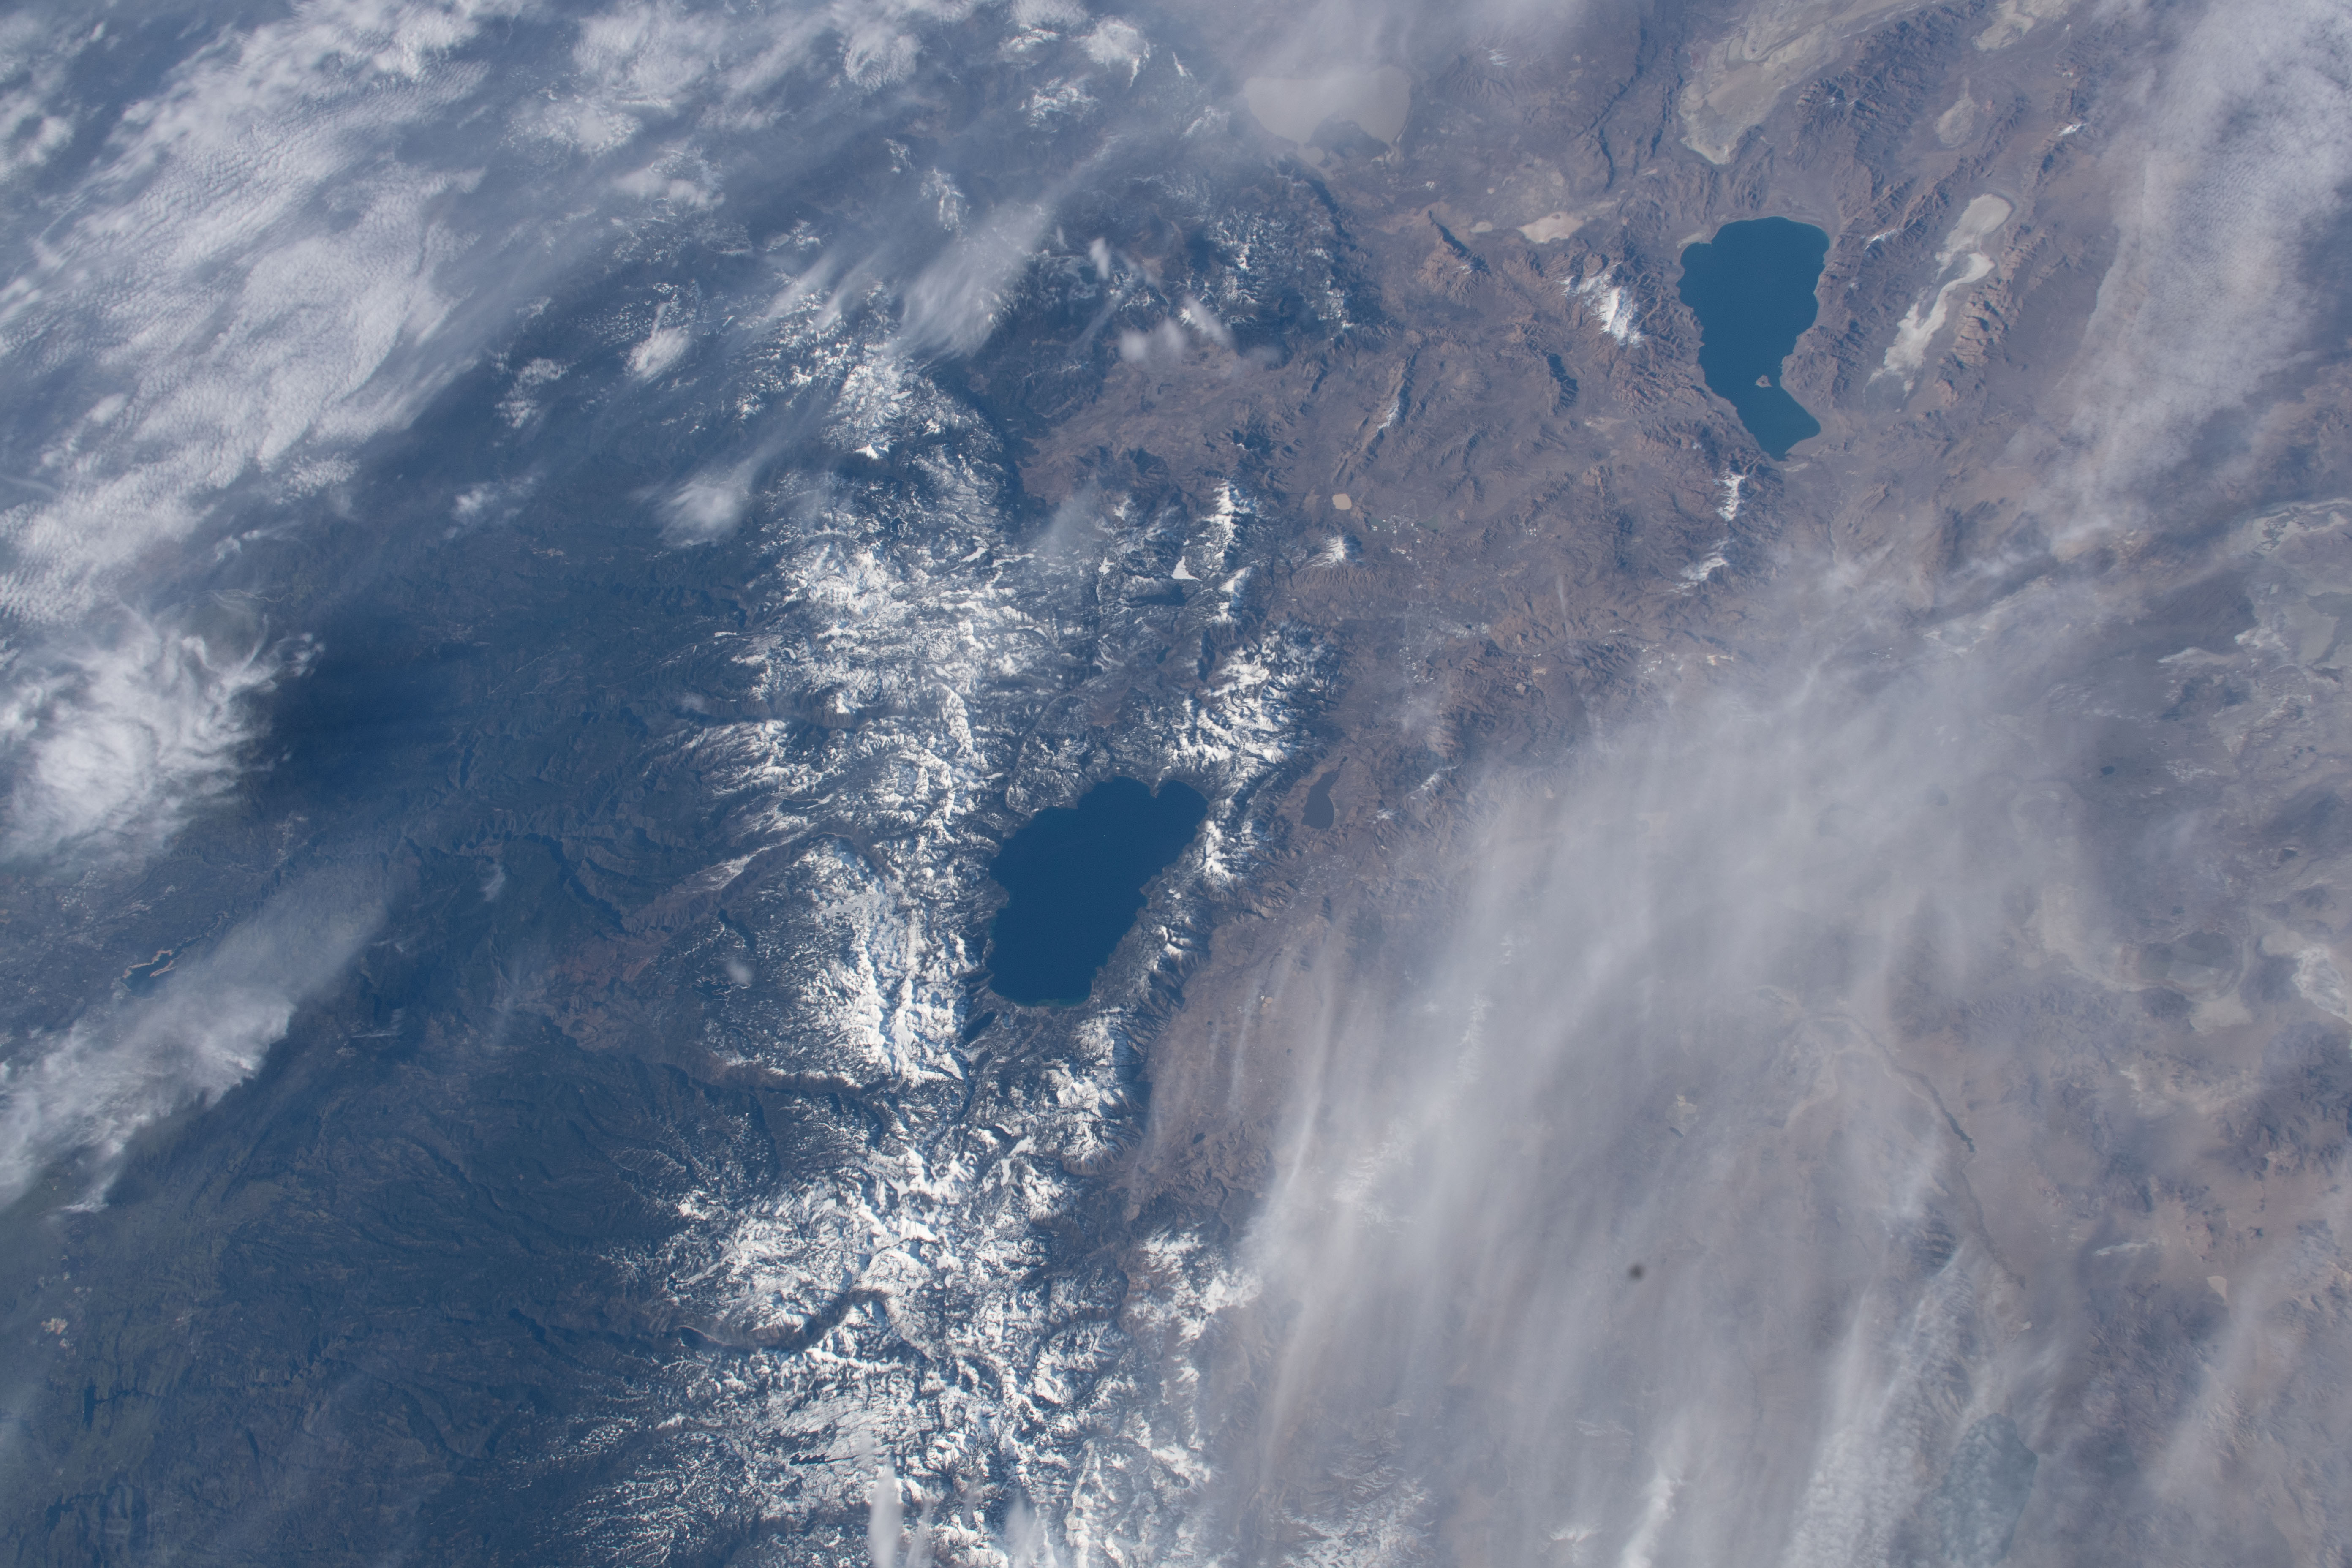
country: USA-CALIFORNIA
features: LAKE TAHOE, RENO, CARSON CITY
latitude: 39.0
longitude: -120.0
